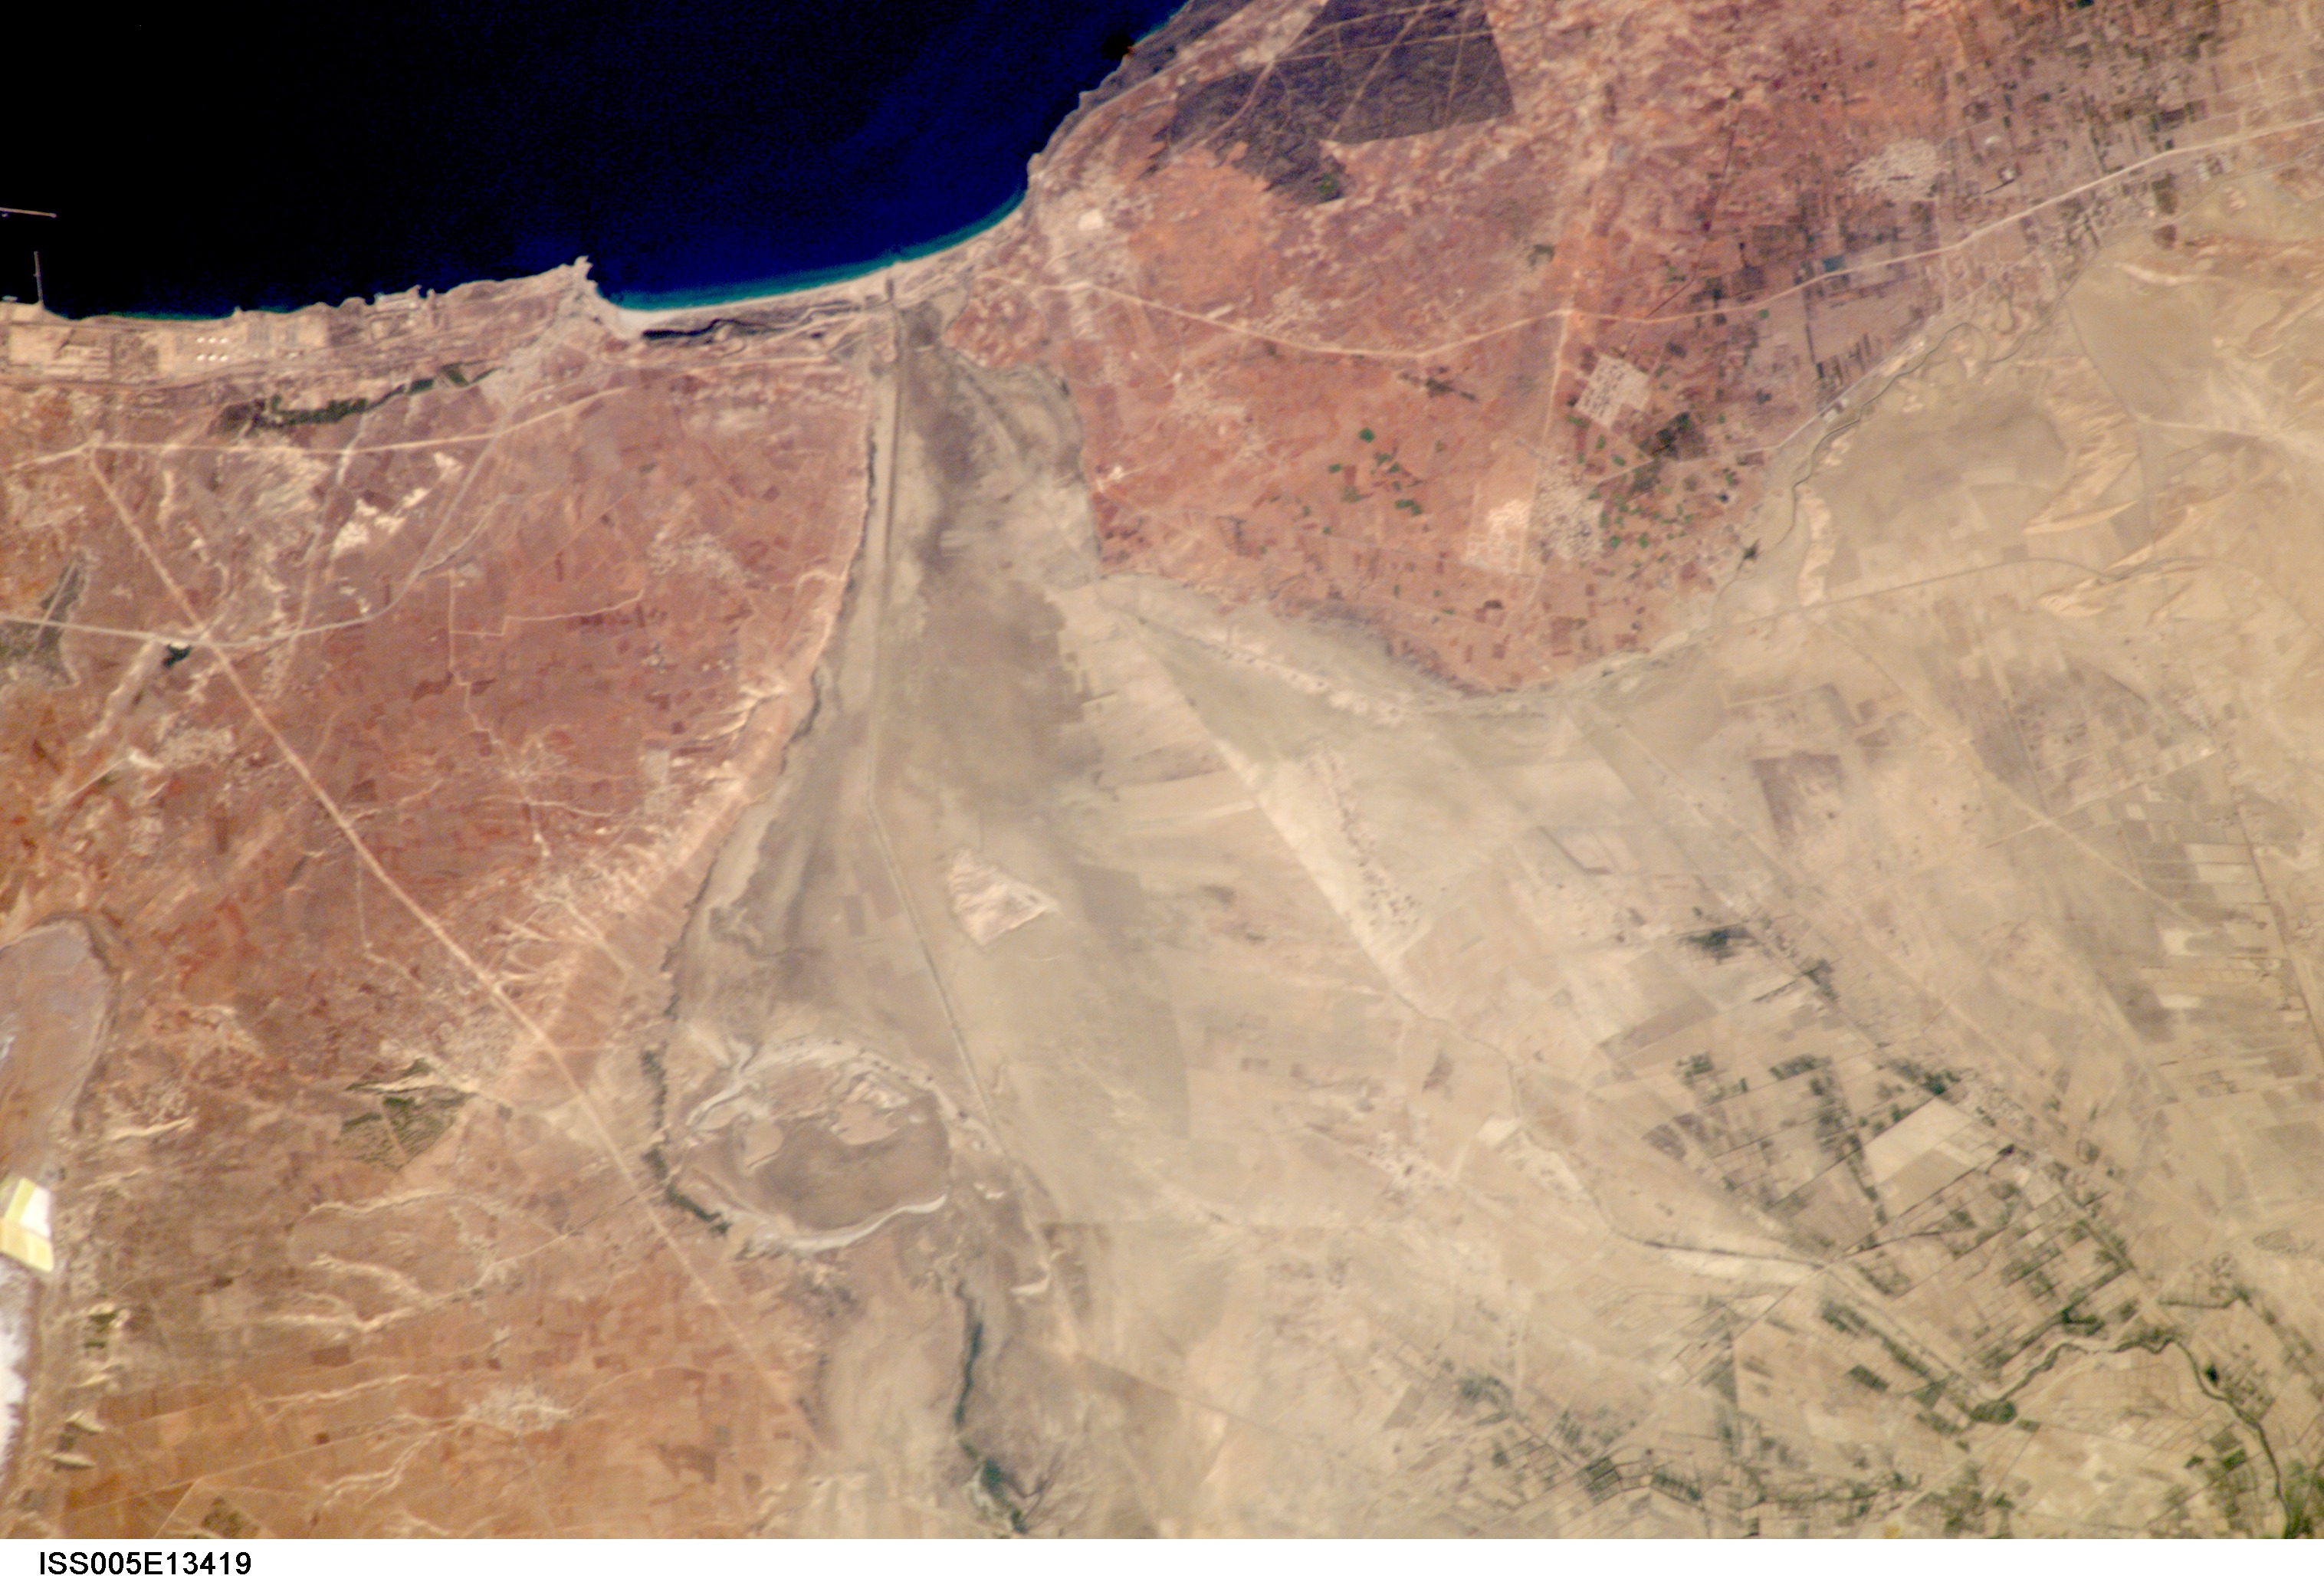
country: ALGERIA
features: MARAIS DE LA MACTA, ORAN, ALGERIA,NORTHERN ALGERIA, ARZEW GULF, MEDITERRANEAN SEA,ARZEW CY., SALINES D'ARZEW L., ALGERIA, ARZEW G., MEDITERRANEAN S.,NORTH AFRICA, ALGERIA, SIDI ABDELMOUMEN CY., MARAIS DE LA MACTA, ARZEW GULF
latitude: 35.7
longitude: -0.1
